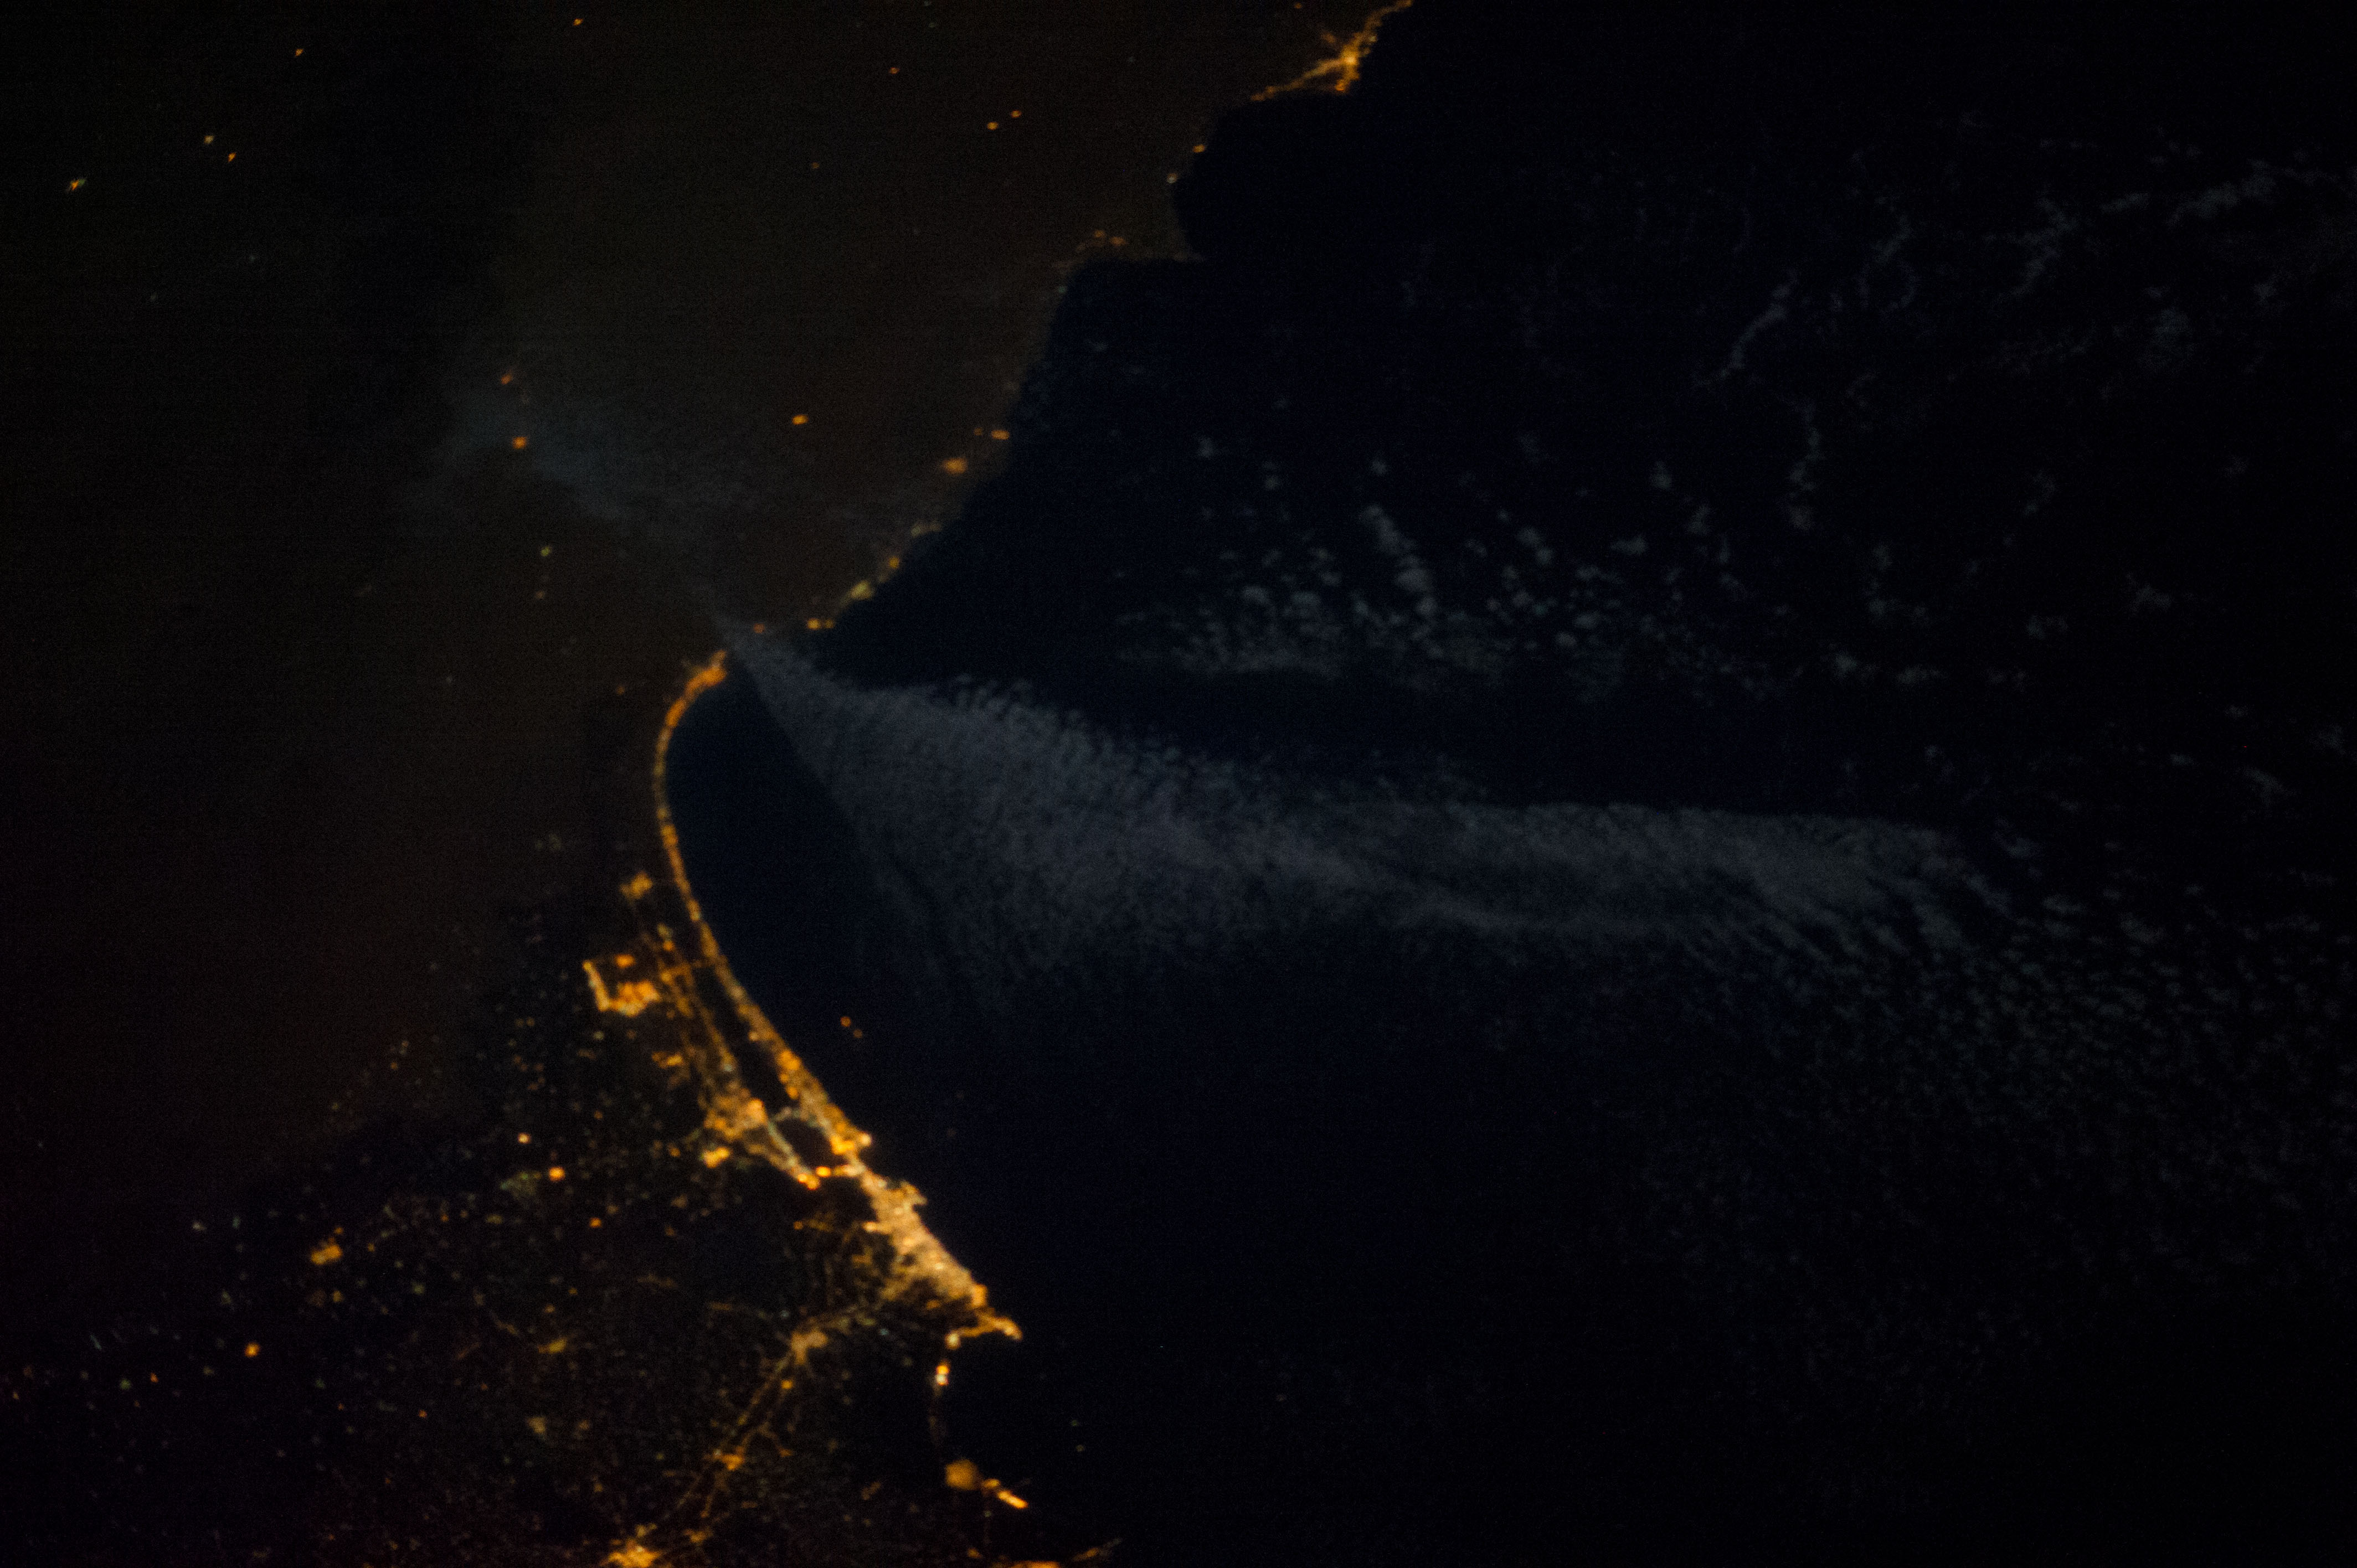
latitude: 32.7
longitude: 34.9
